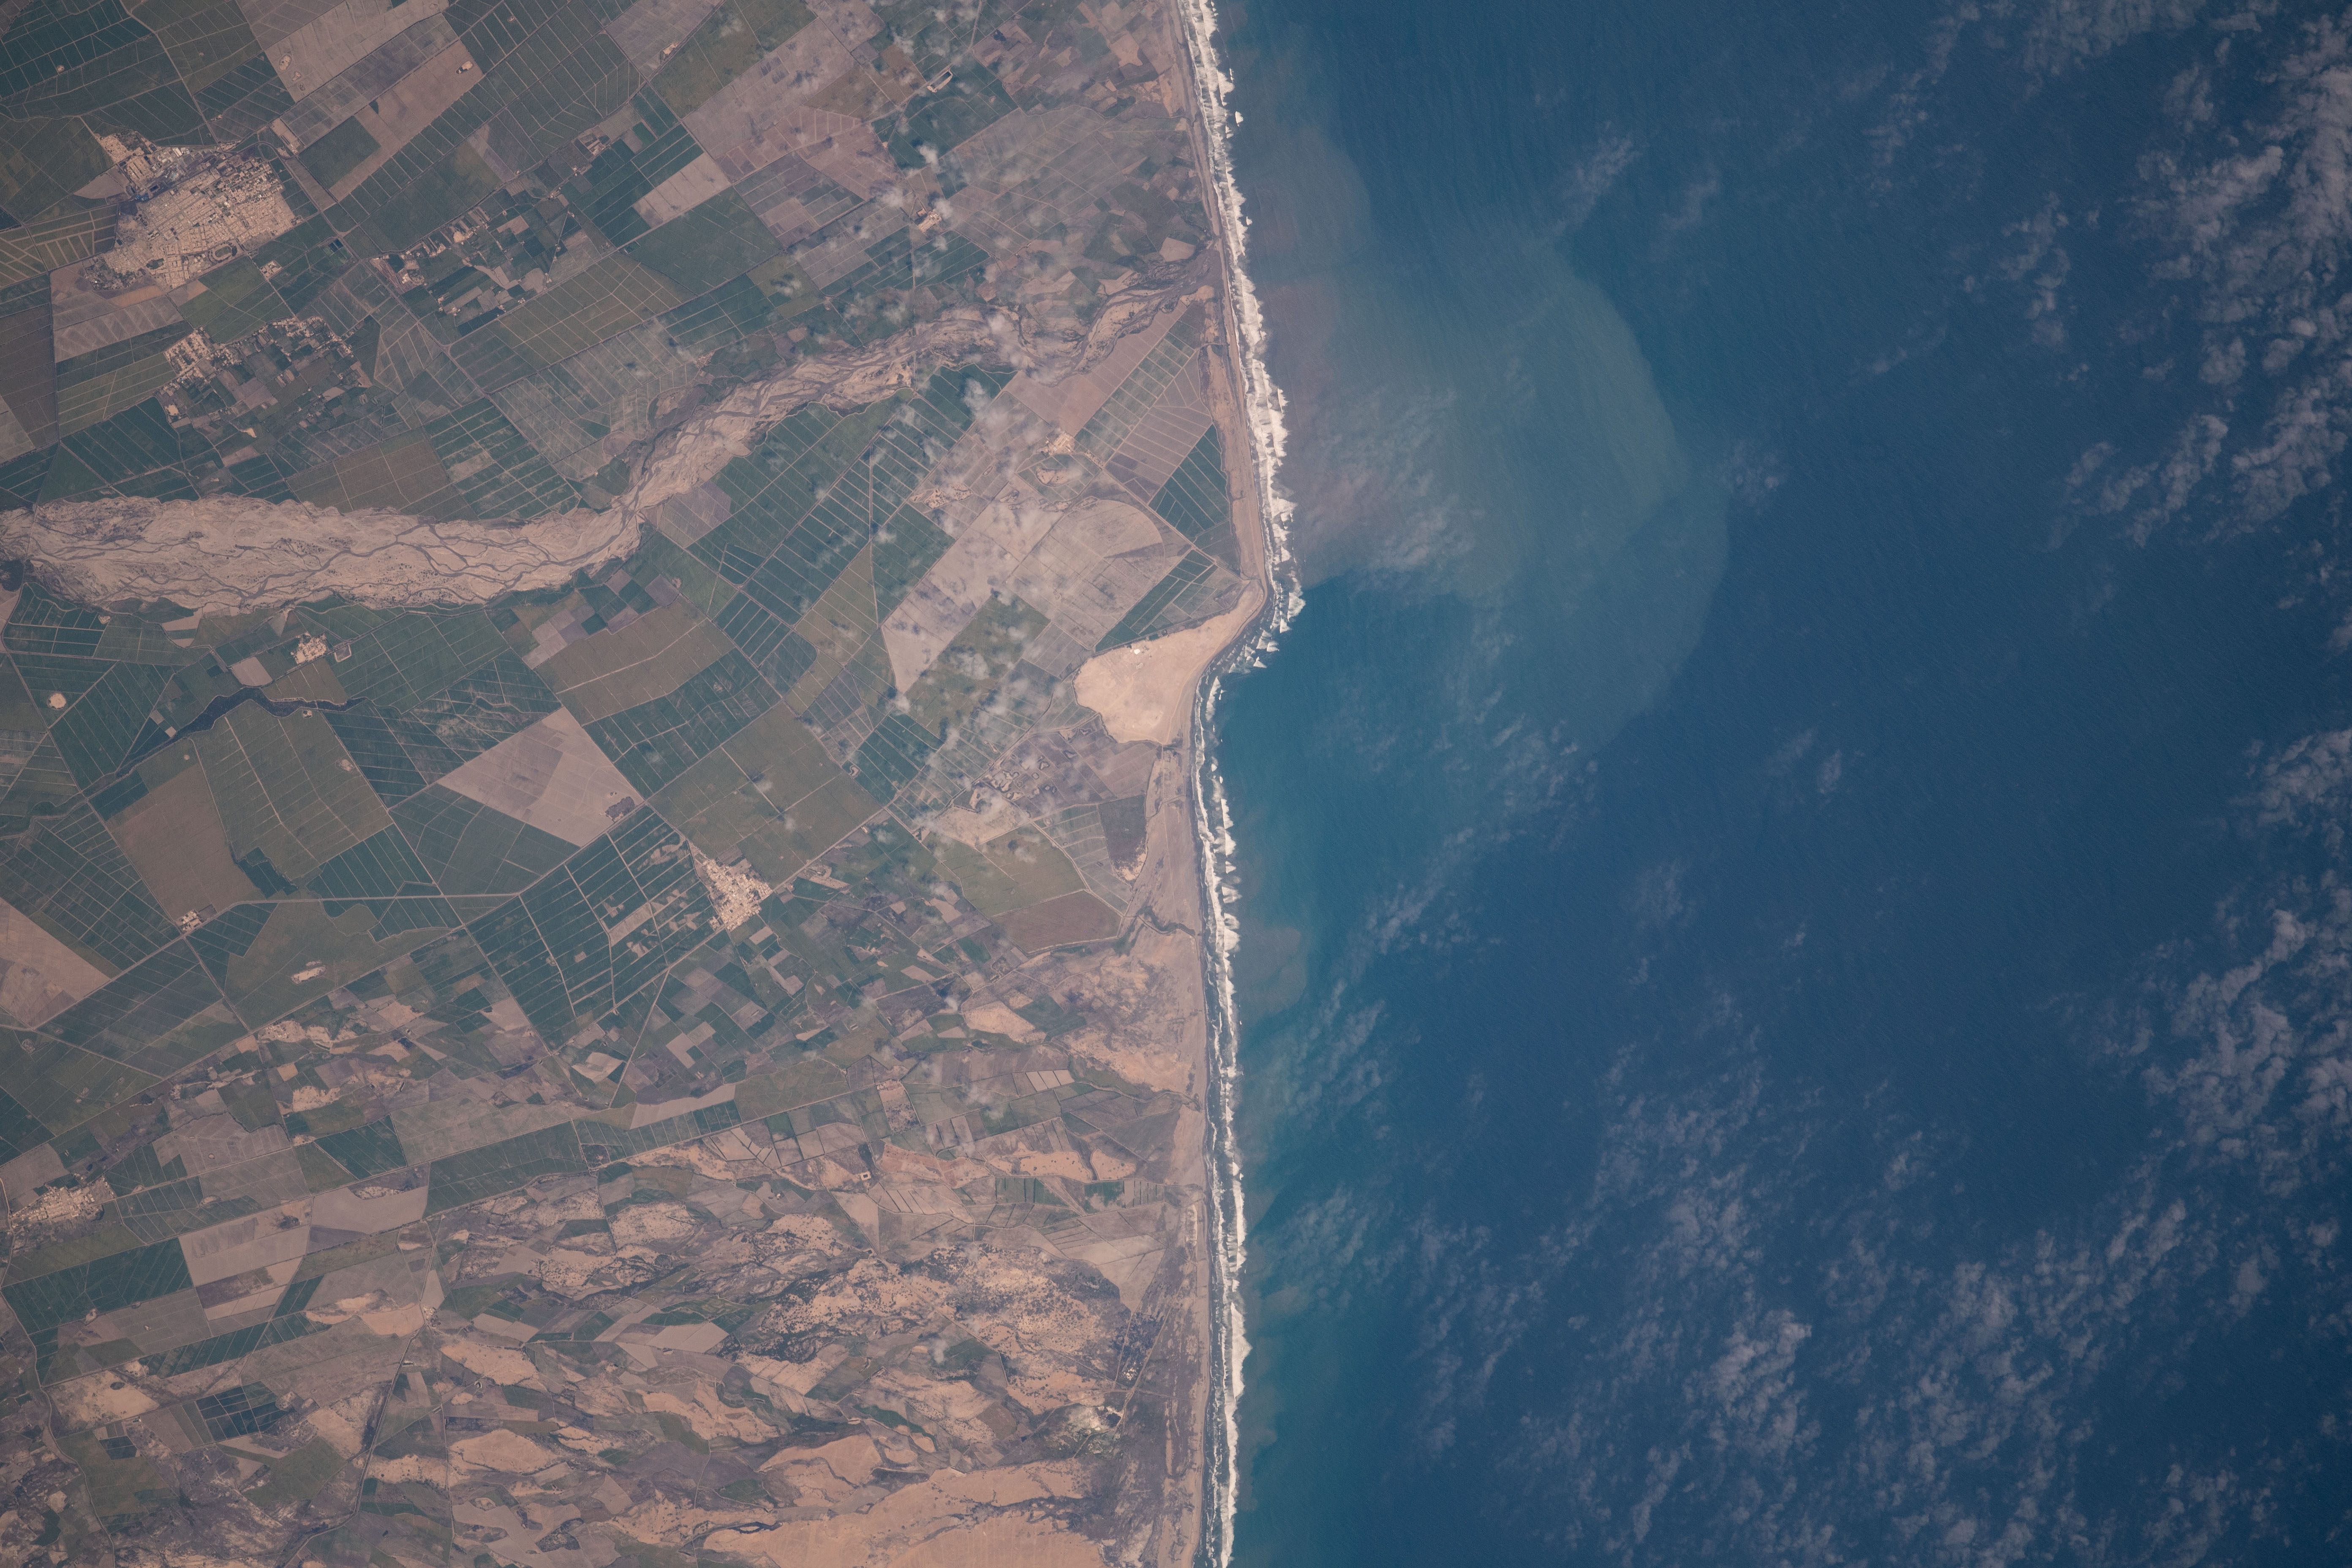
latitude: -7.9
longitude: -79.3
